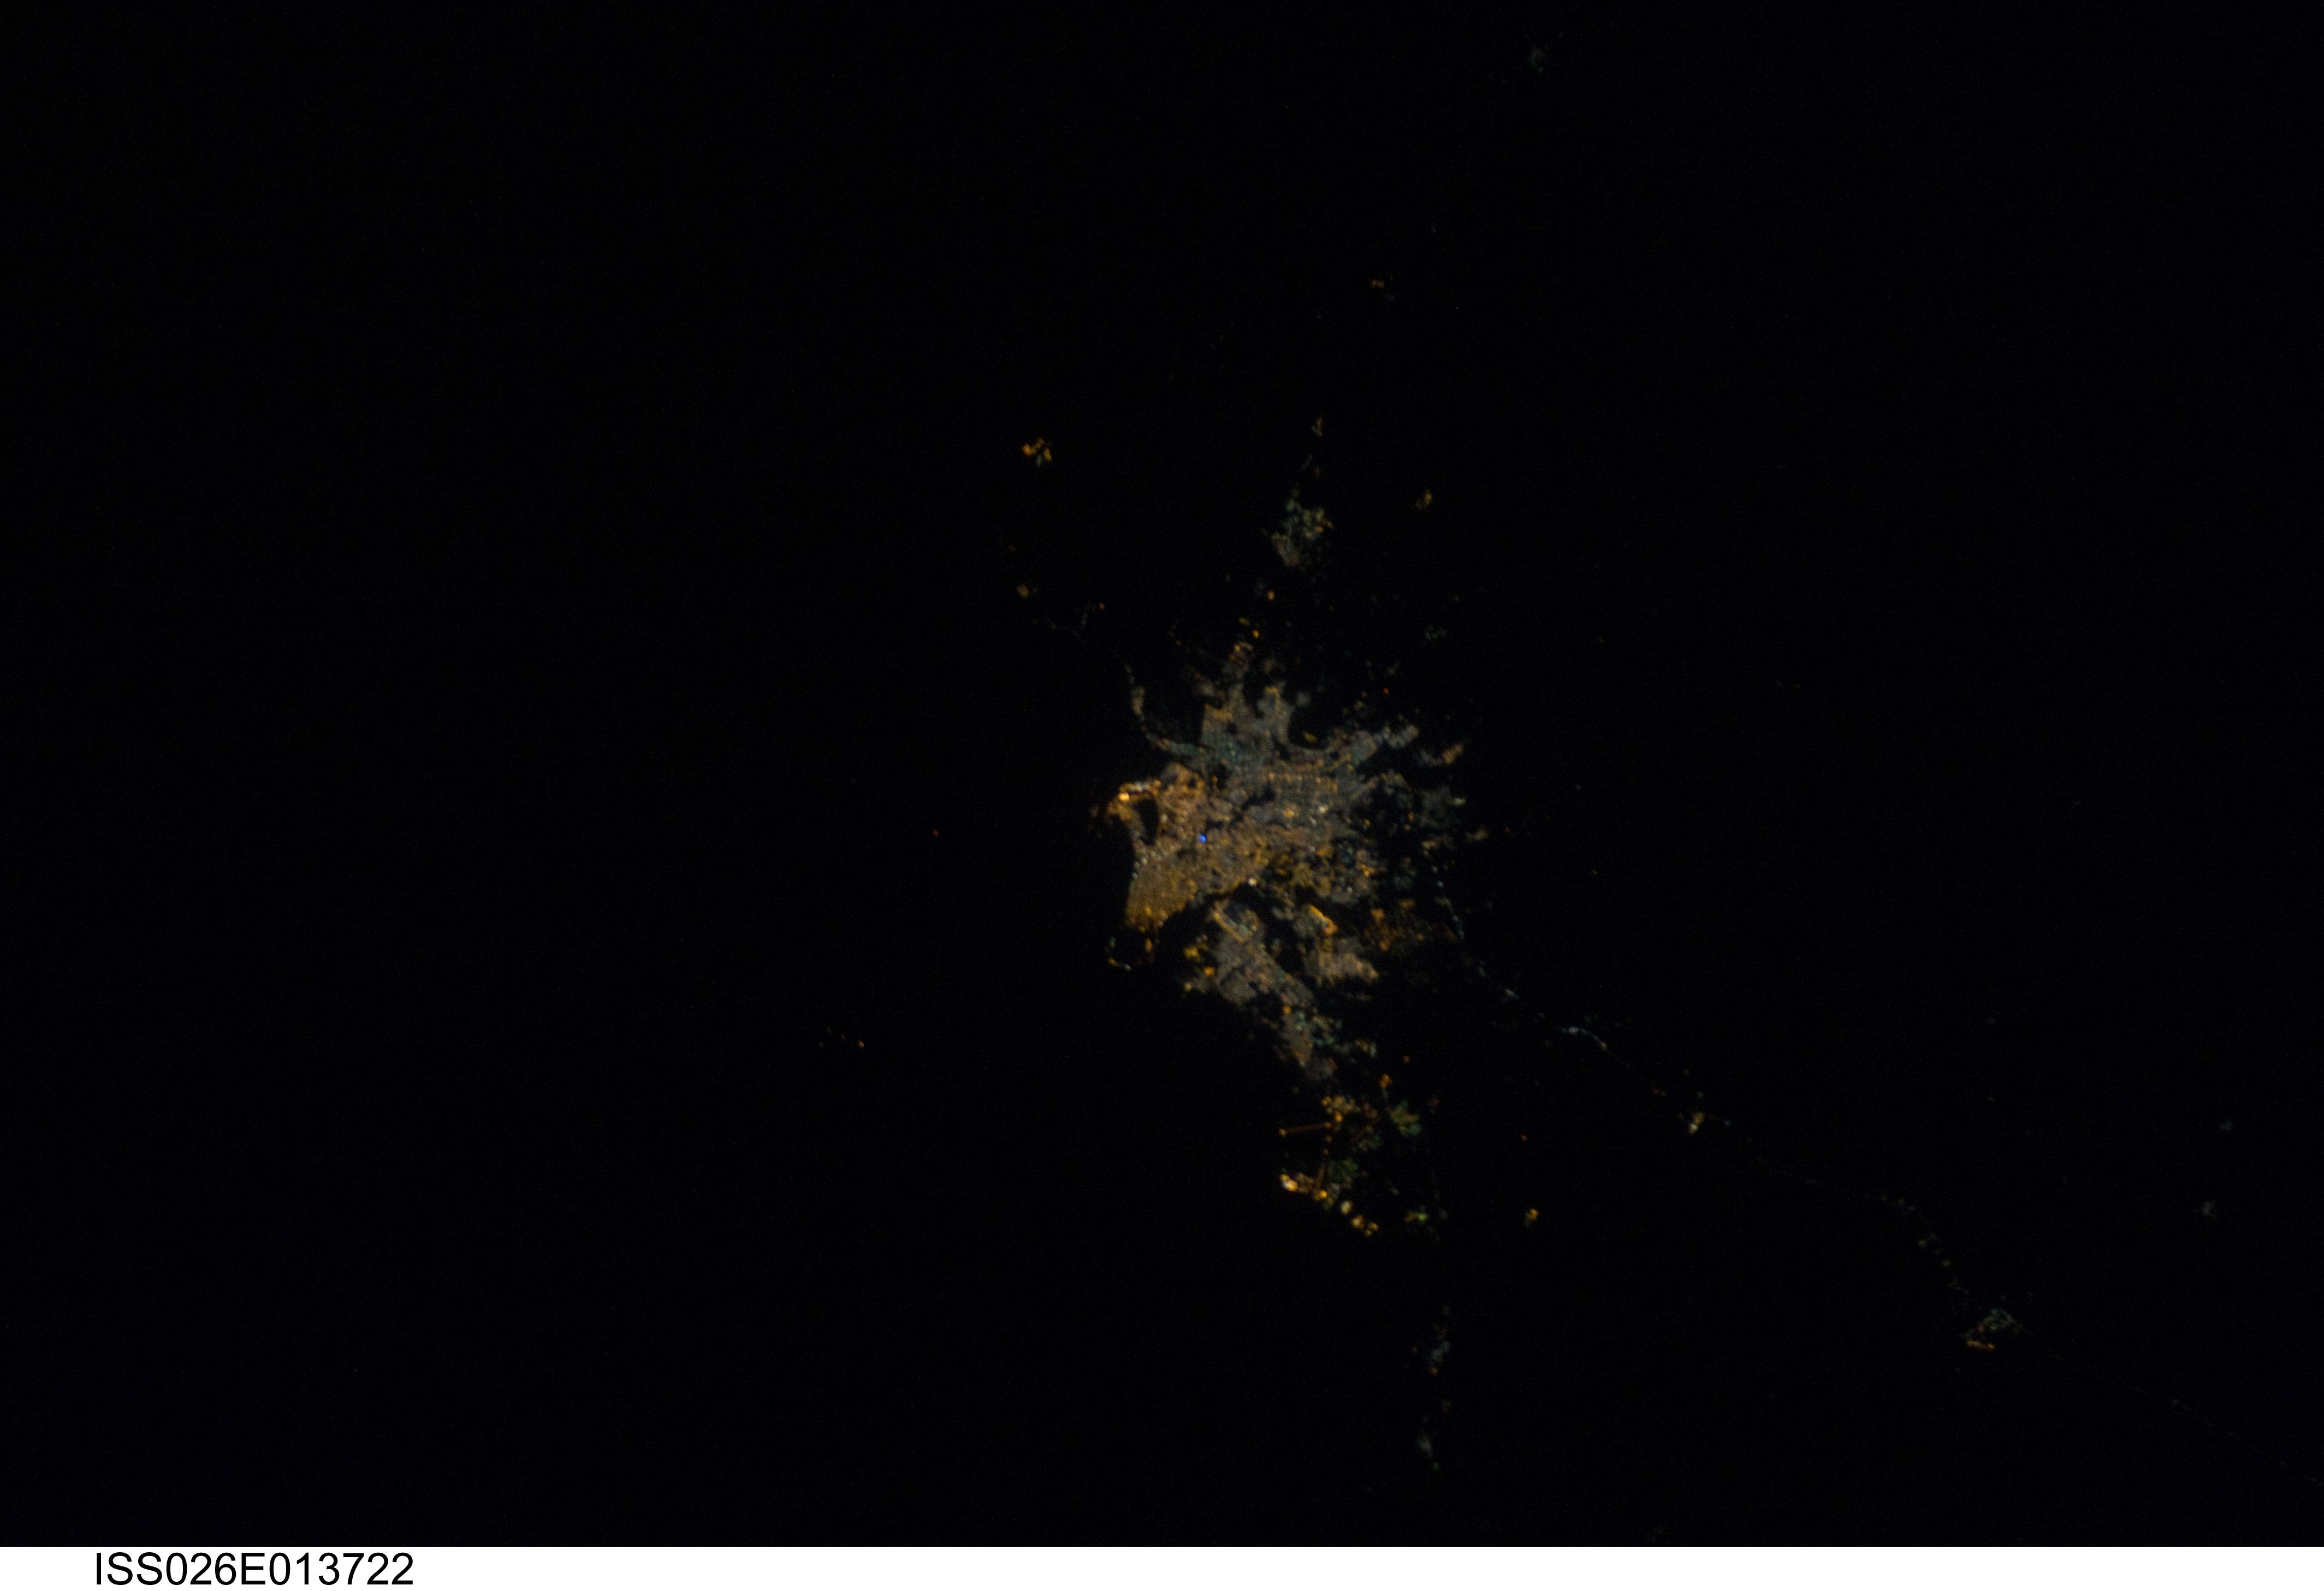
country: PAKISTAN
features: KARACHI AREA AT NIGHT
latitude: 25.0
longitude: 67.0
